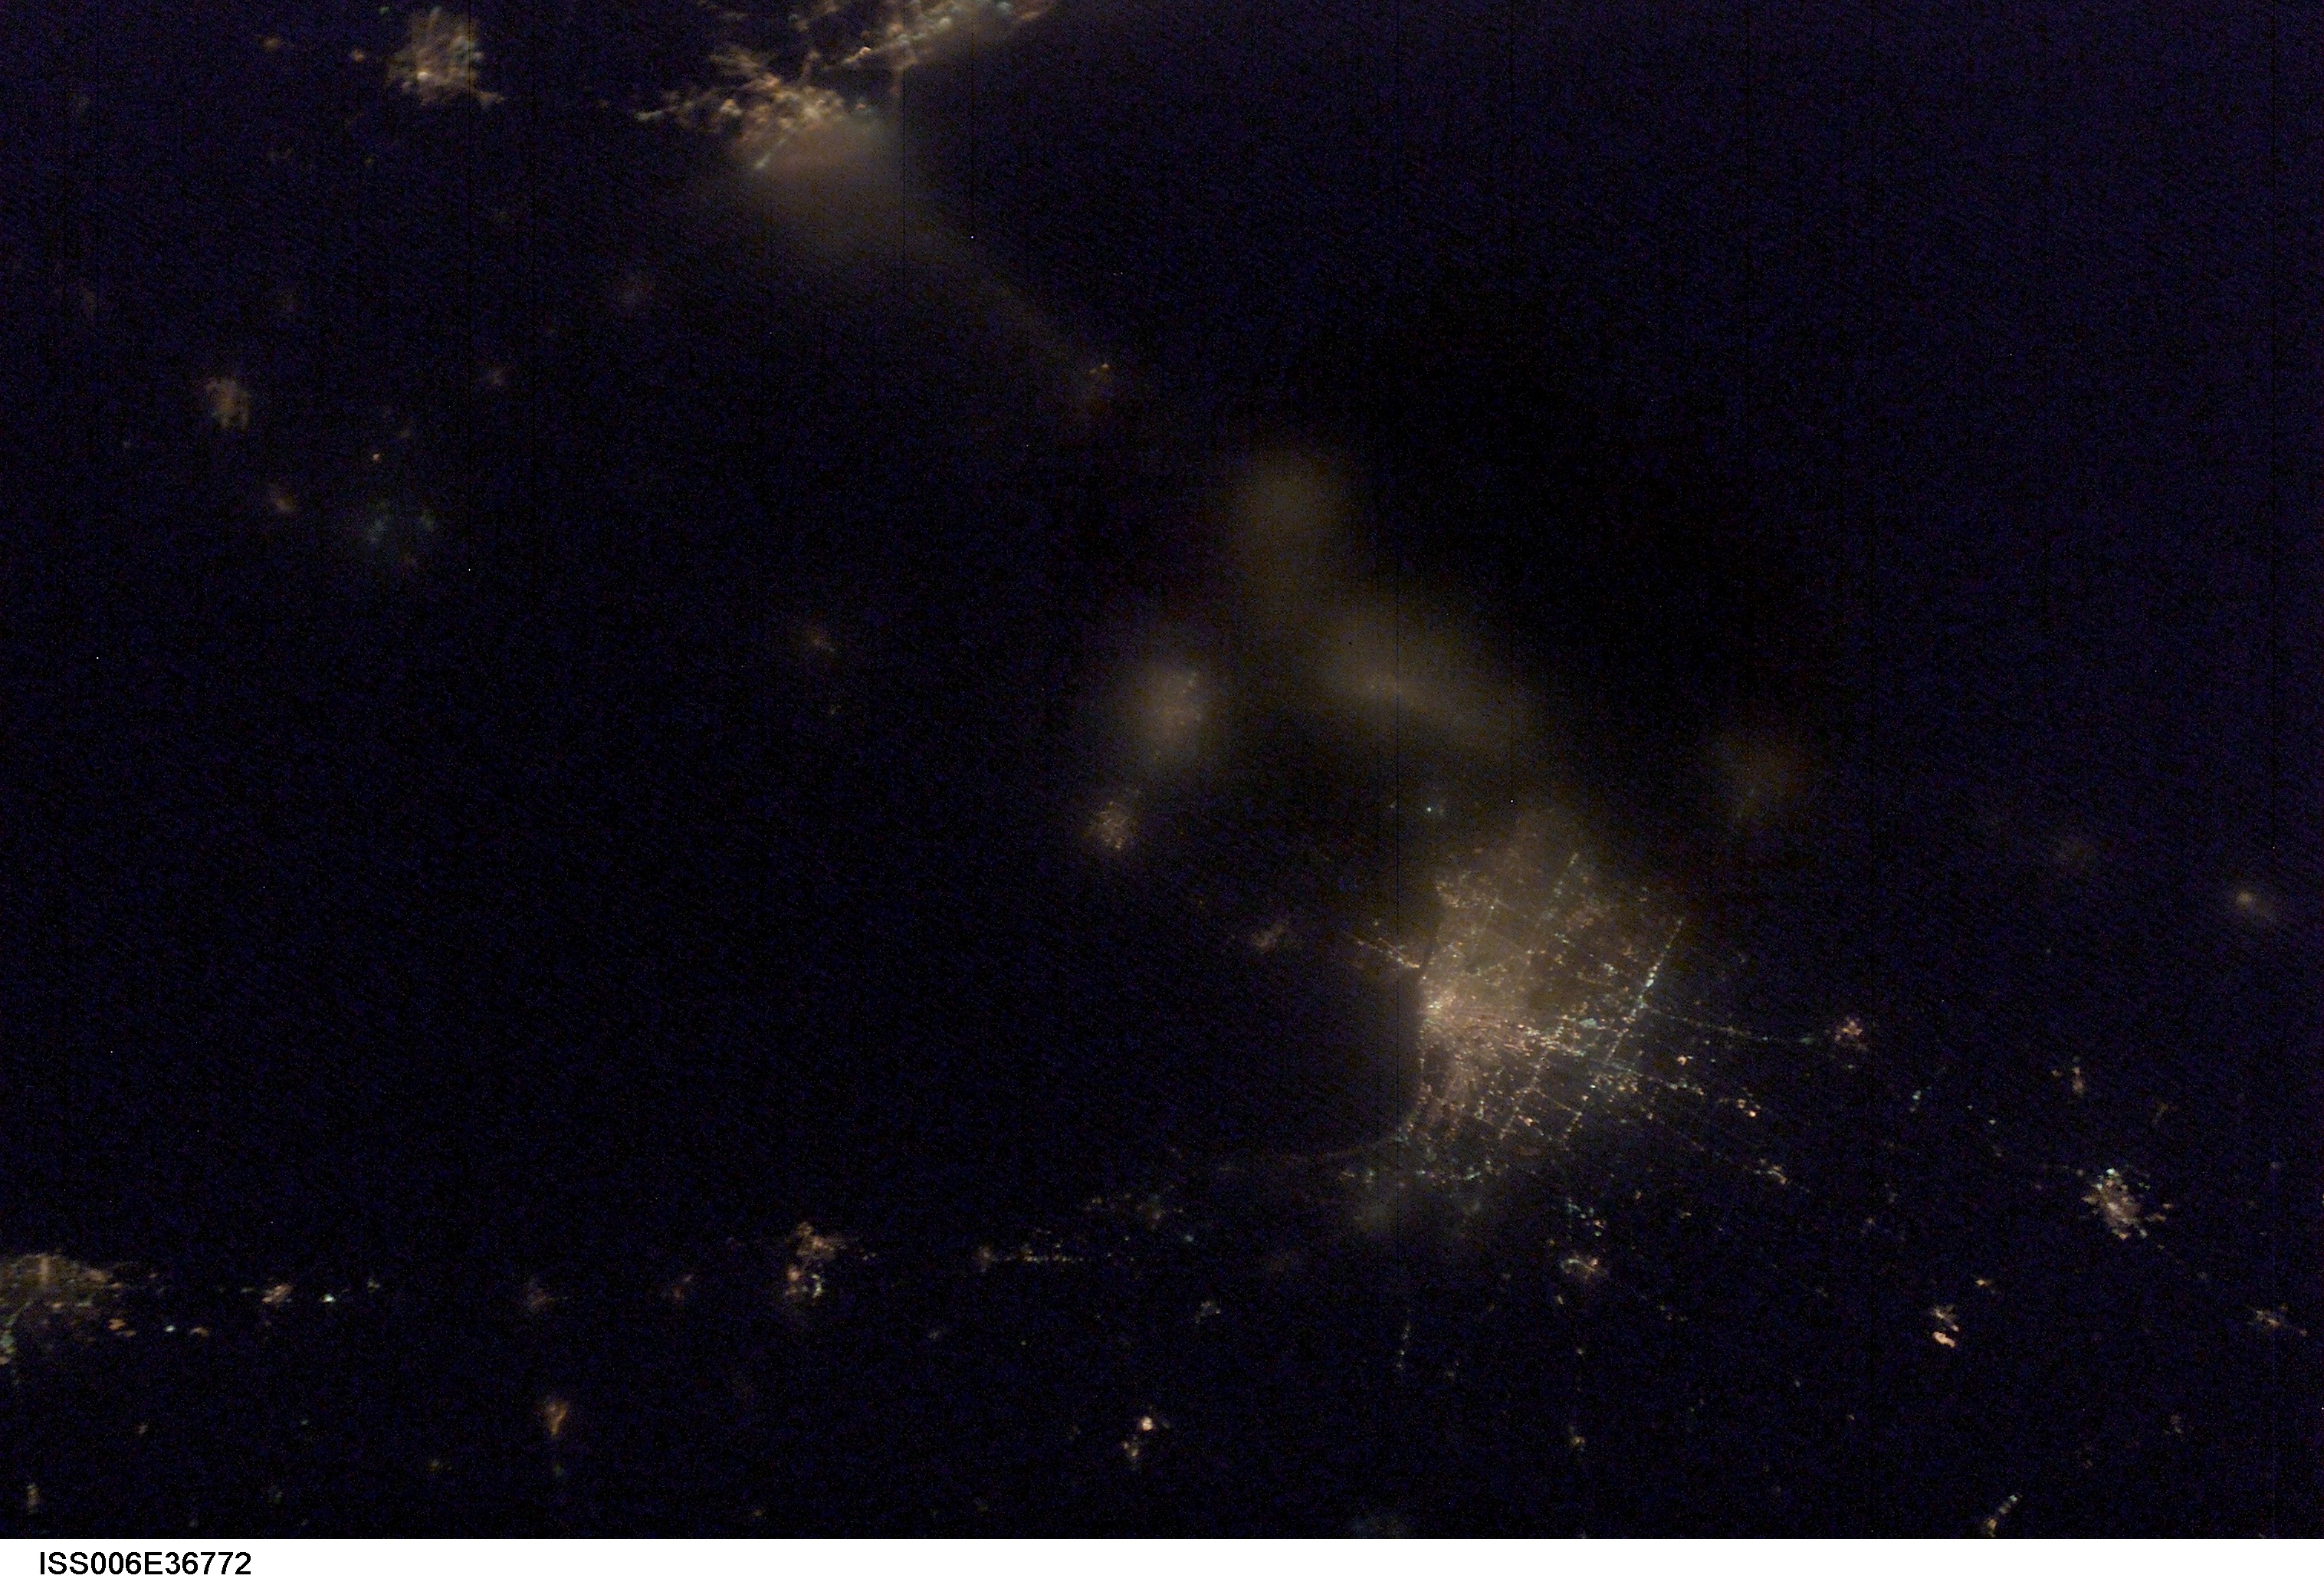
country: CANADA-O
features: DARK EARTHOBS
